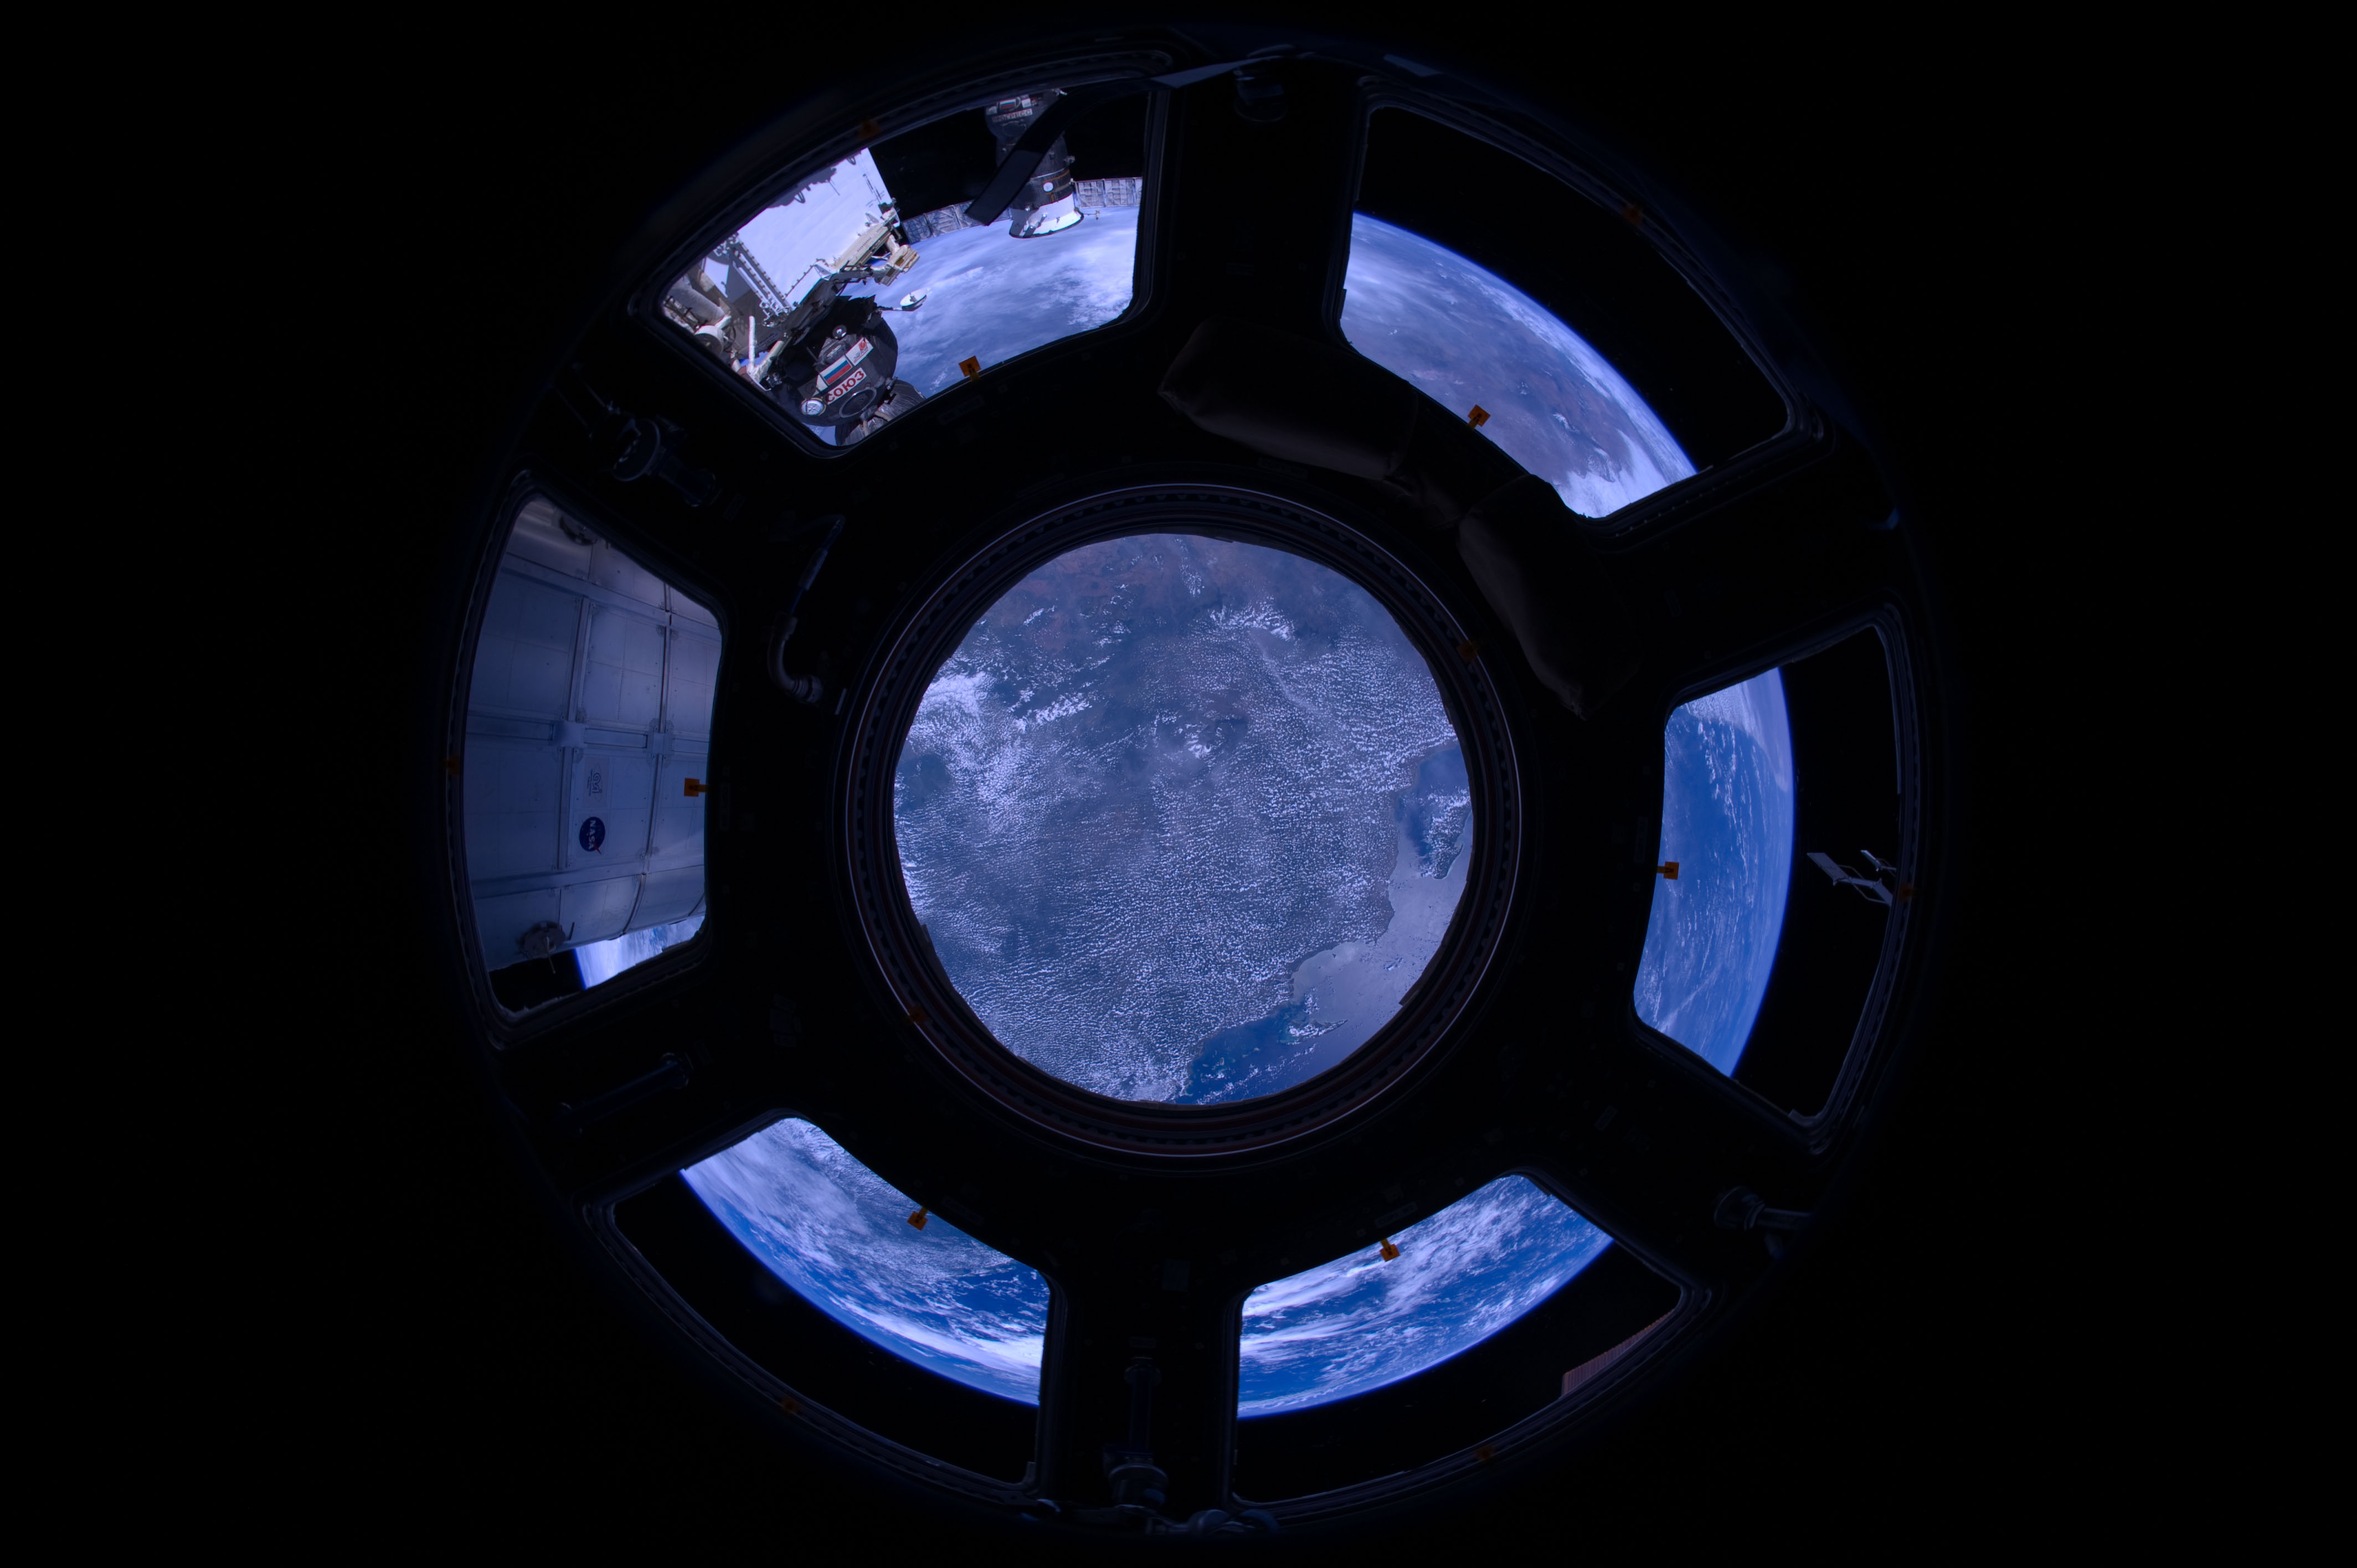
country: TANZANIA
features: MAHENGE SCARP, ULUGURU MTS., ZANZIBAR
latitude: -7.5
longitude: 38.0
